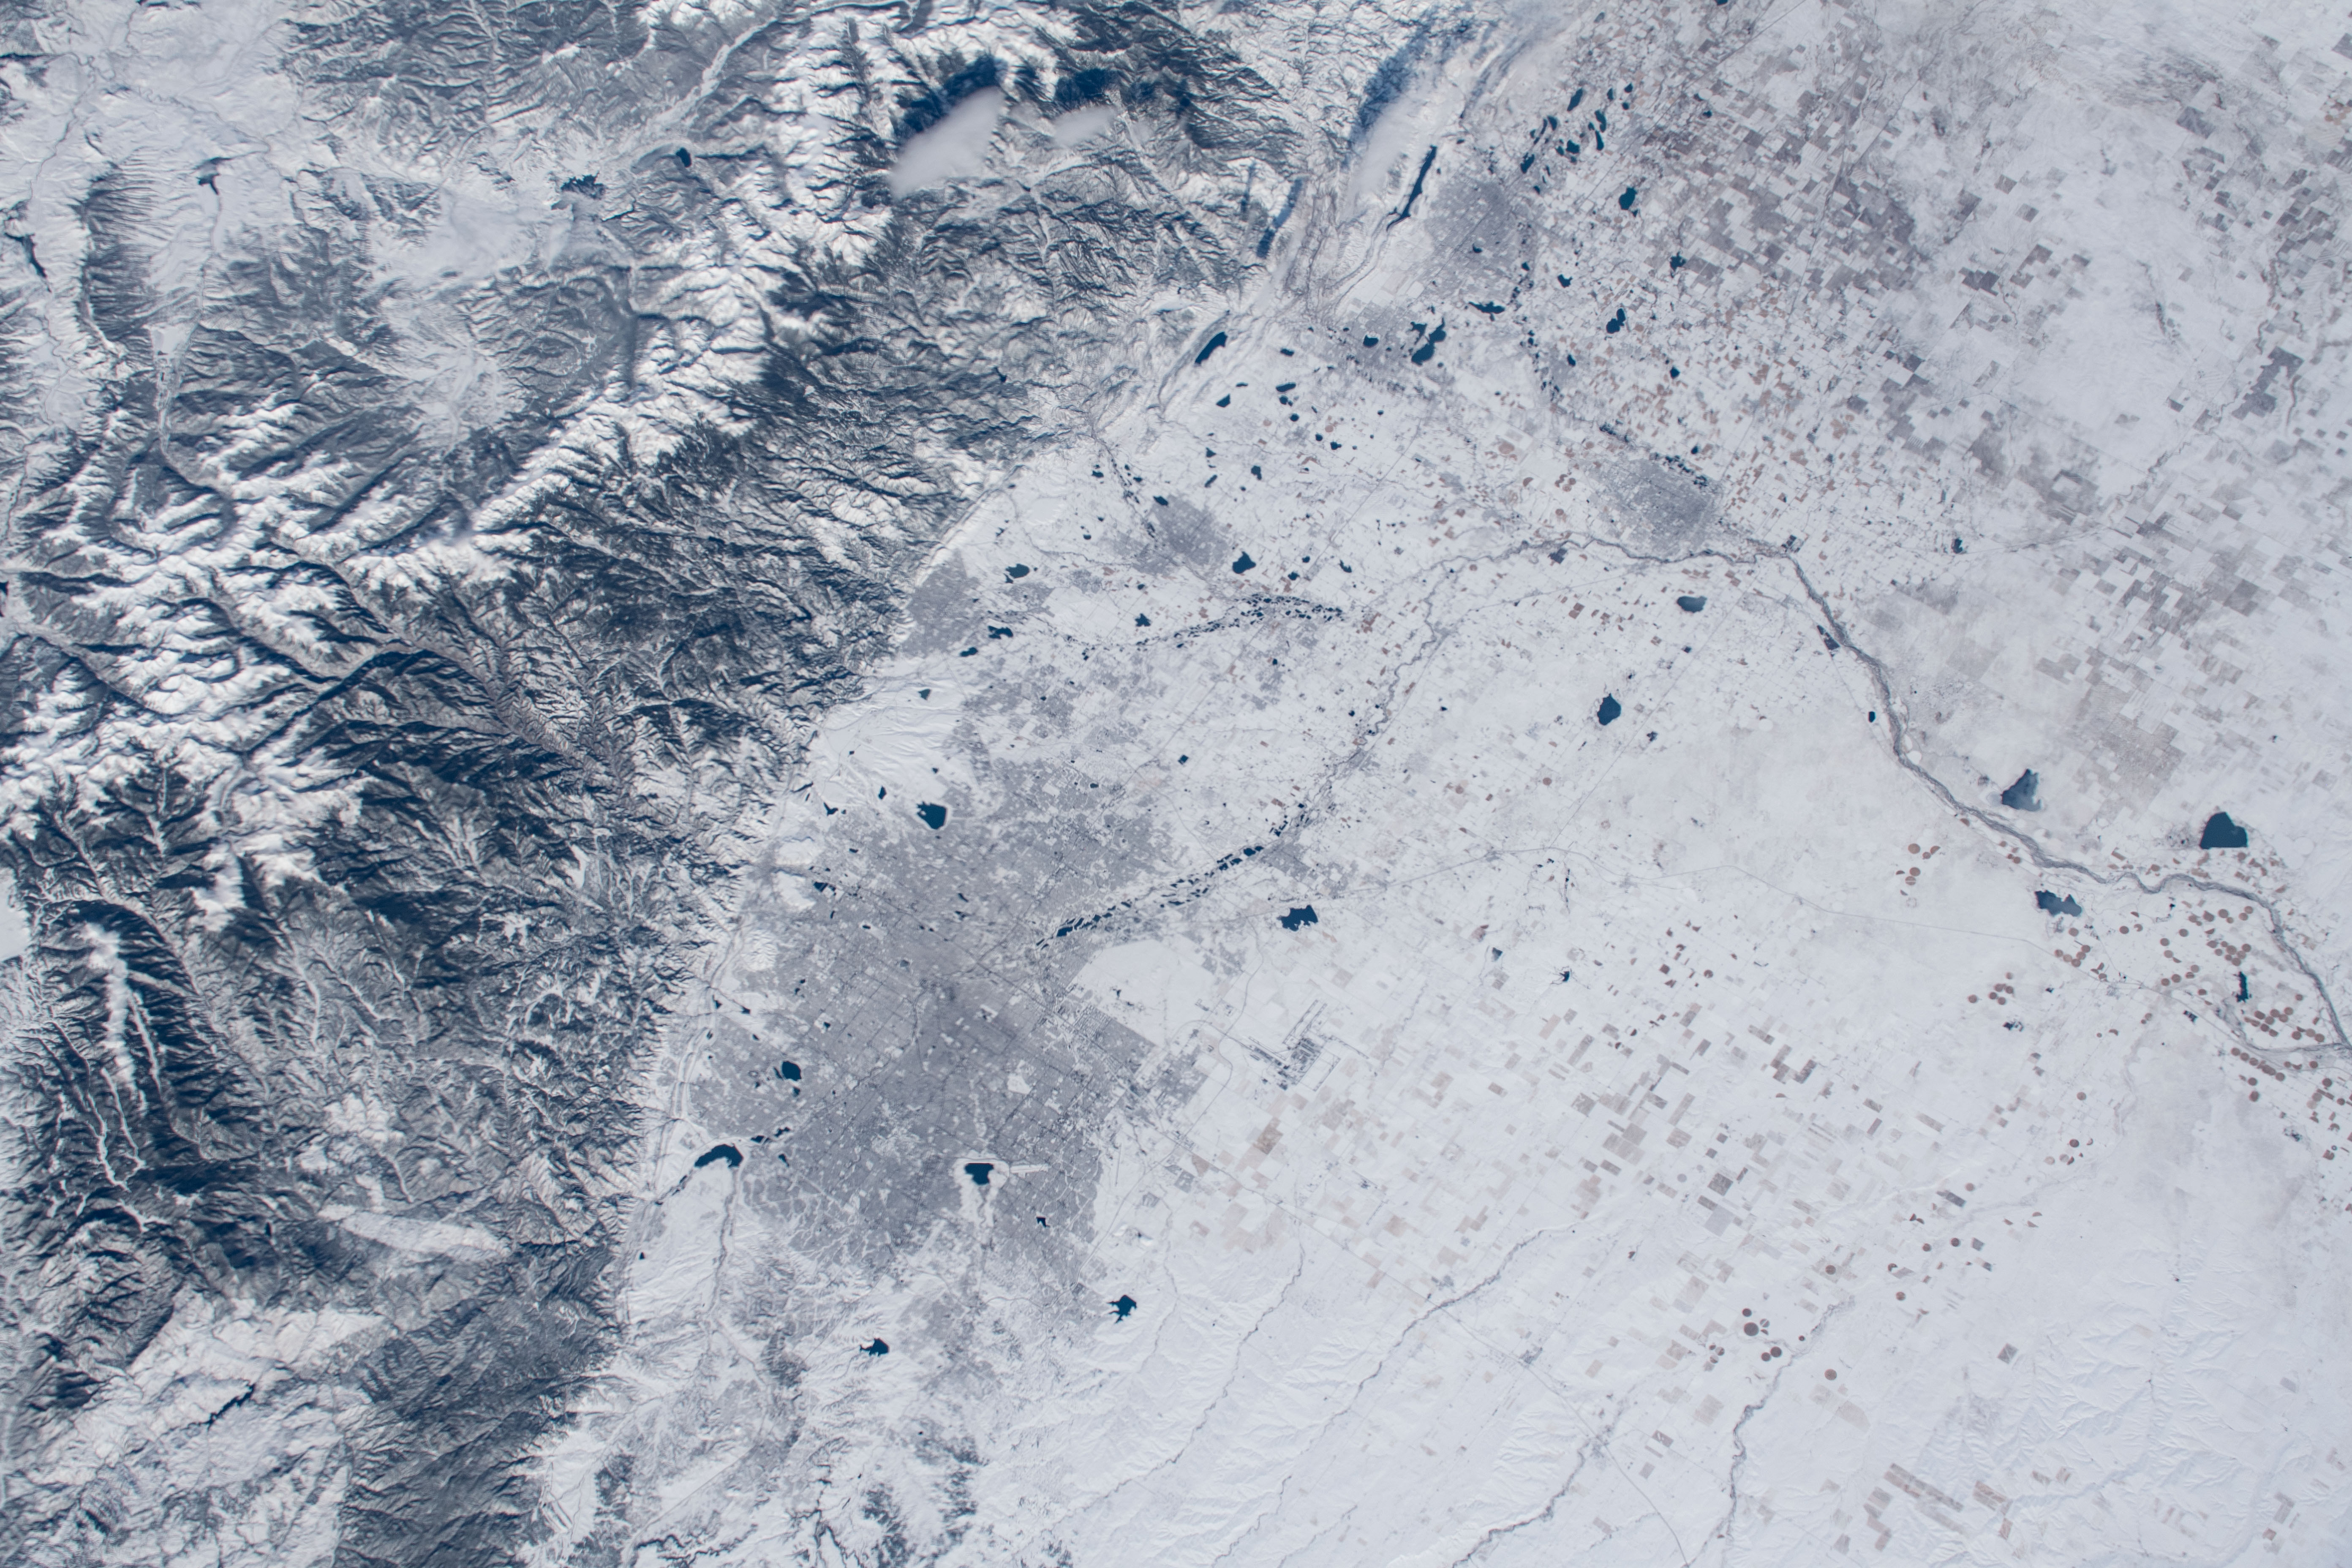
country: USA-COLORADO
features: DENVER, ROCKEY MOUNTAINS
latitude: 39.9
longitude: -104.9
